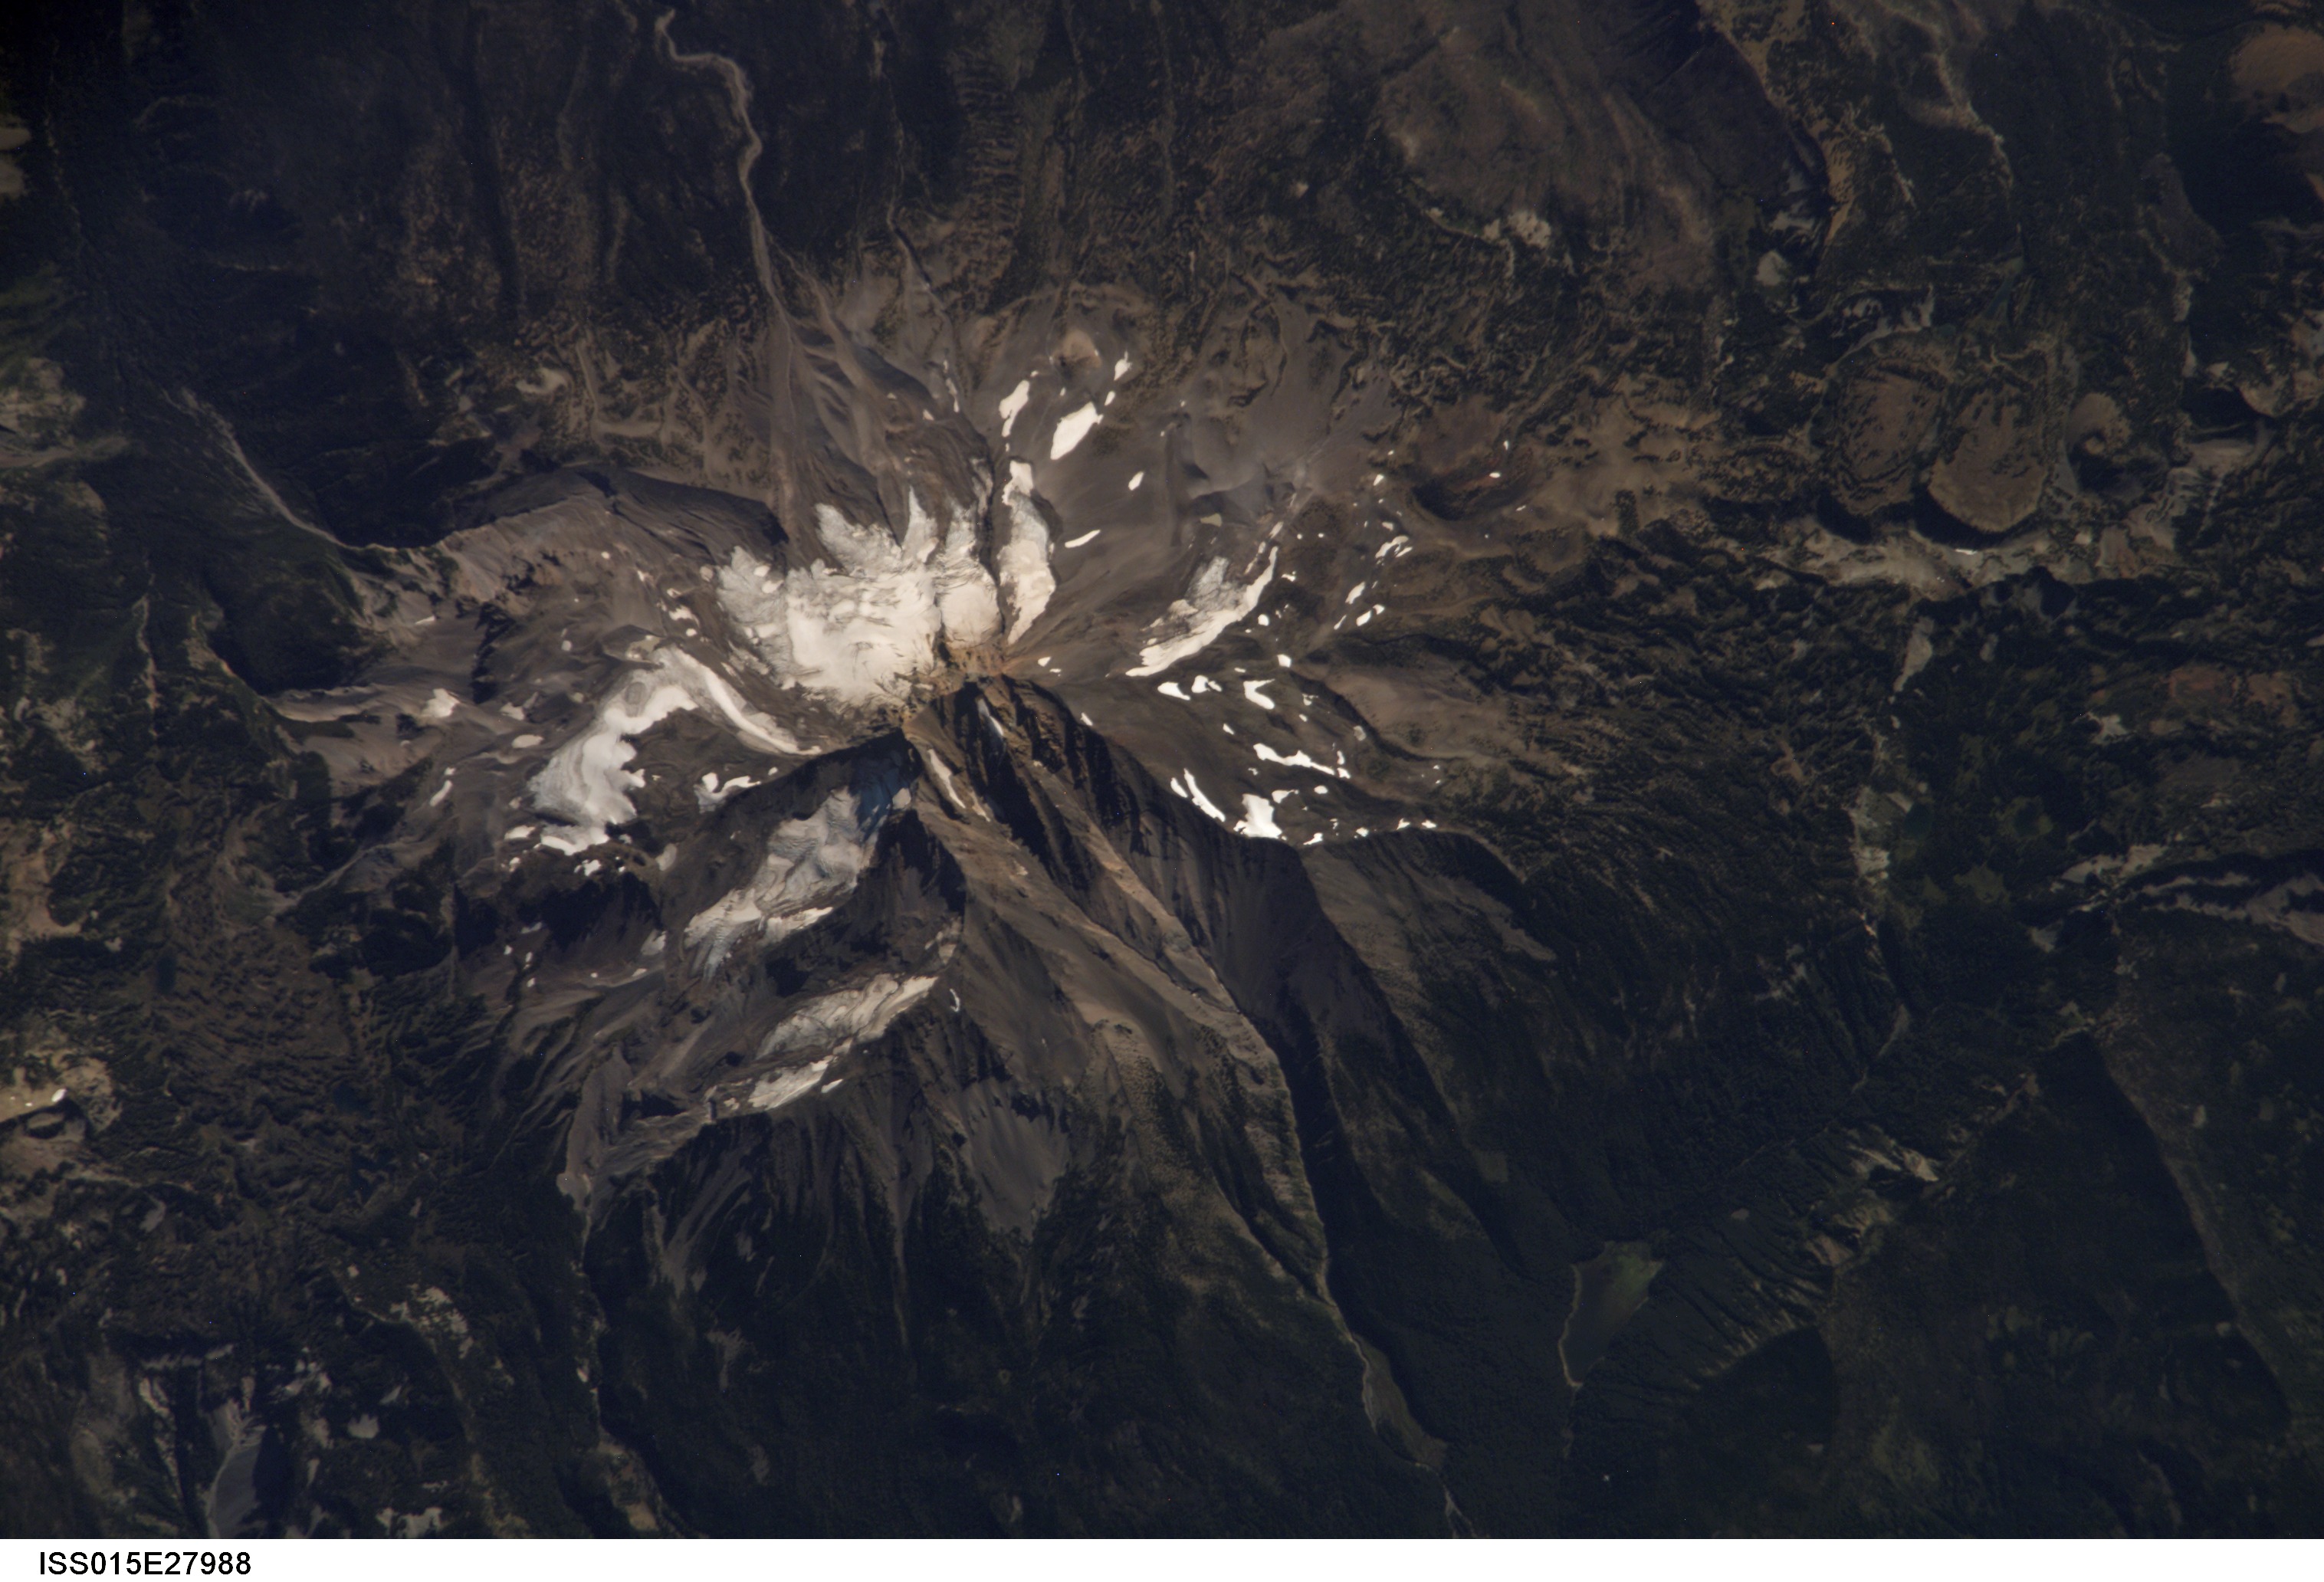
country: USA-OREGON
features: MT. JEFFERSON, SNOW, FOREST
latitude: 44.7
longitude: -121.8
